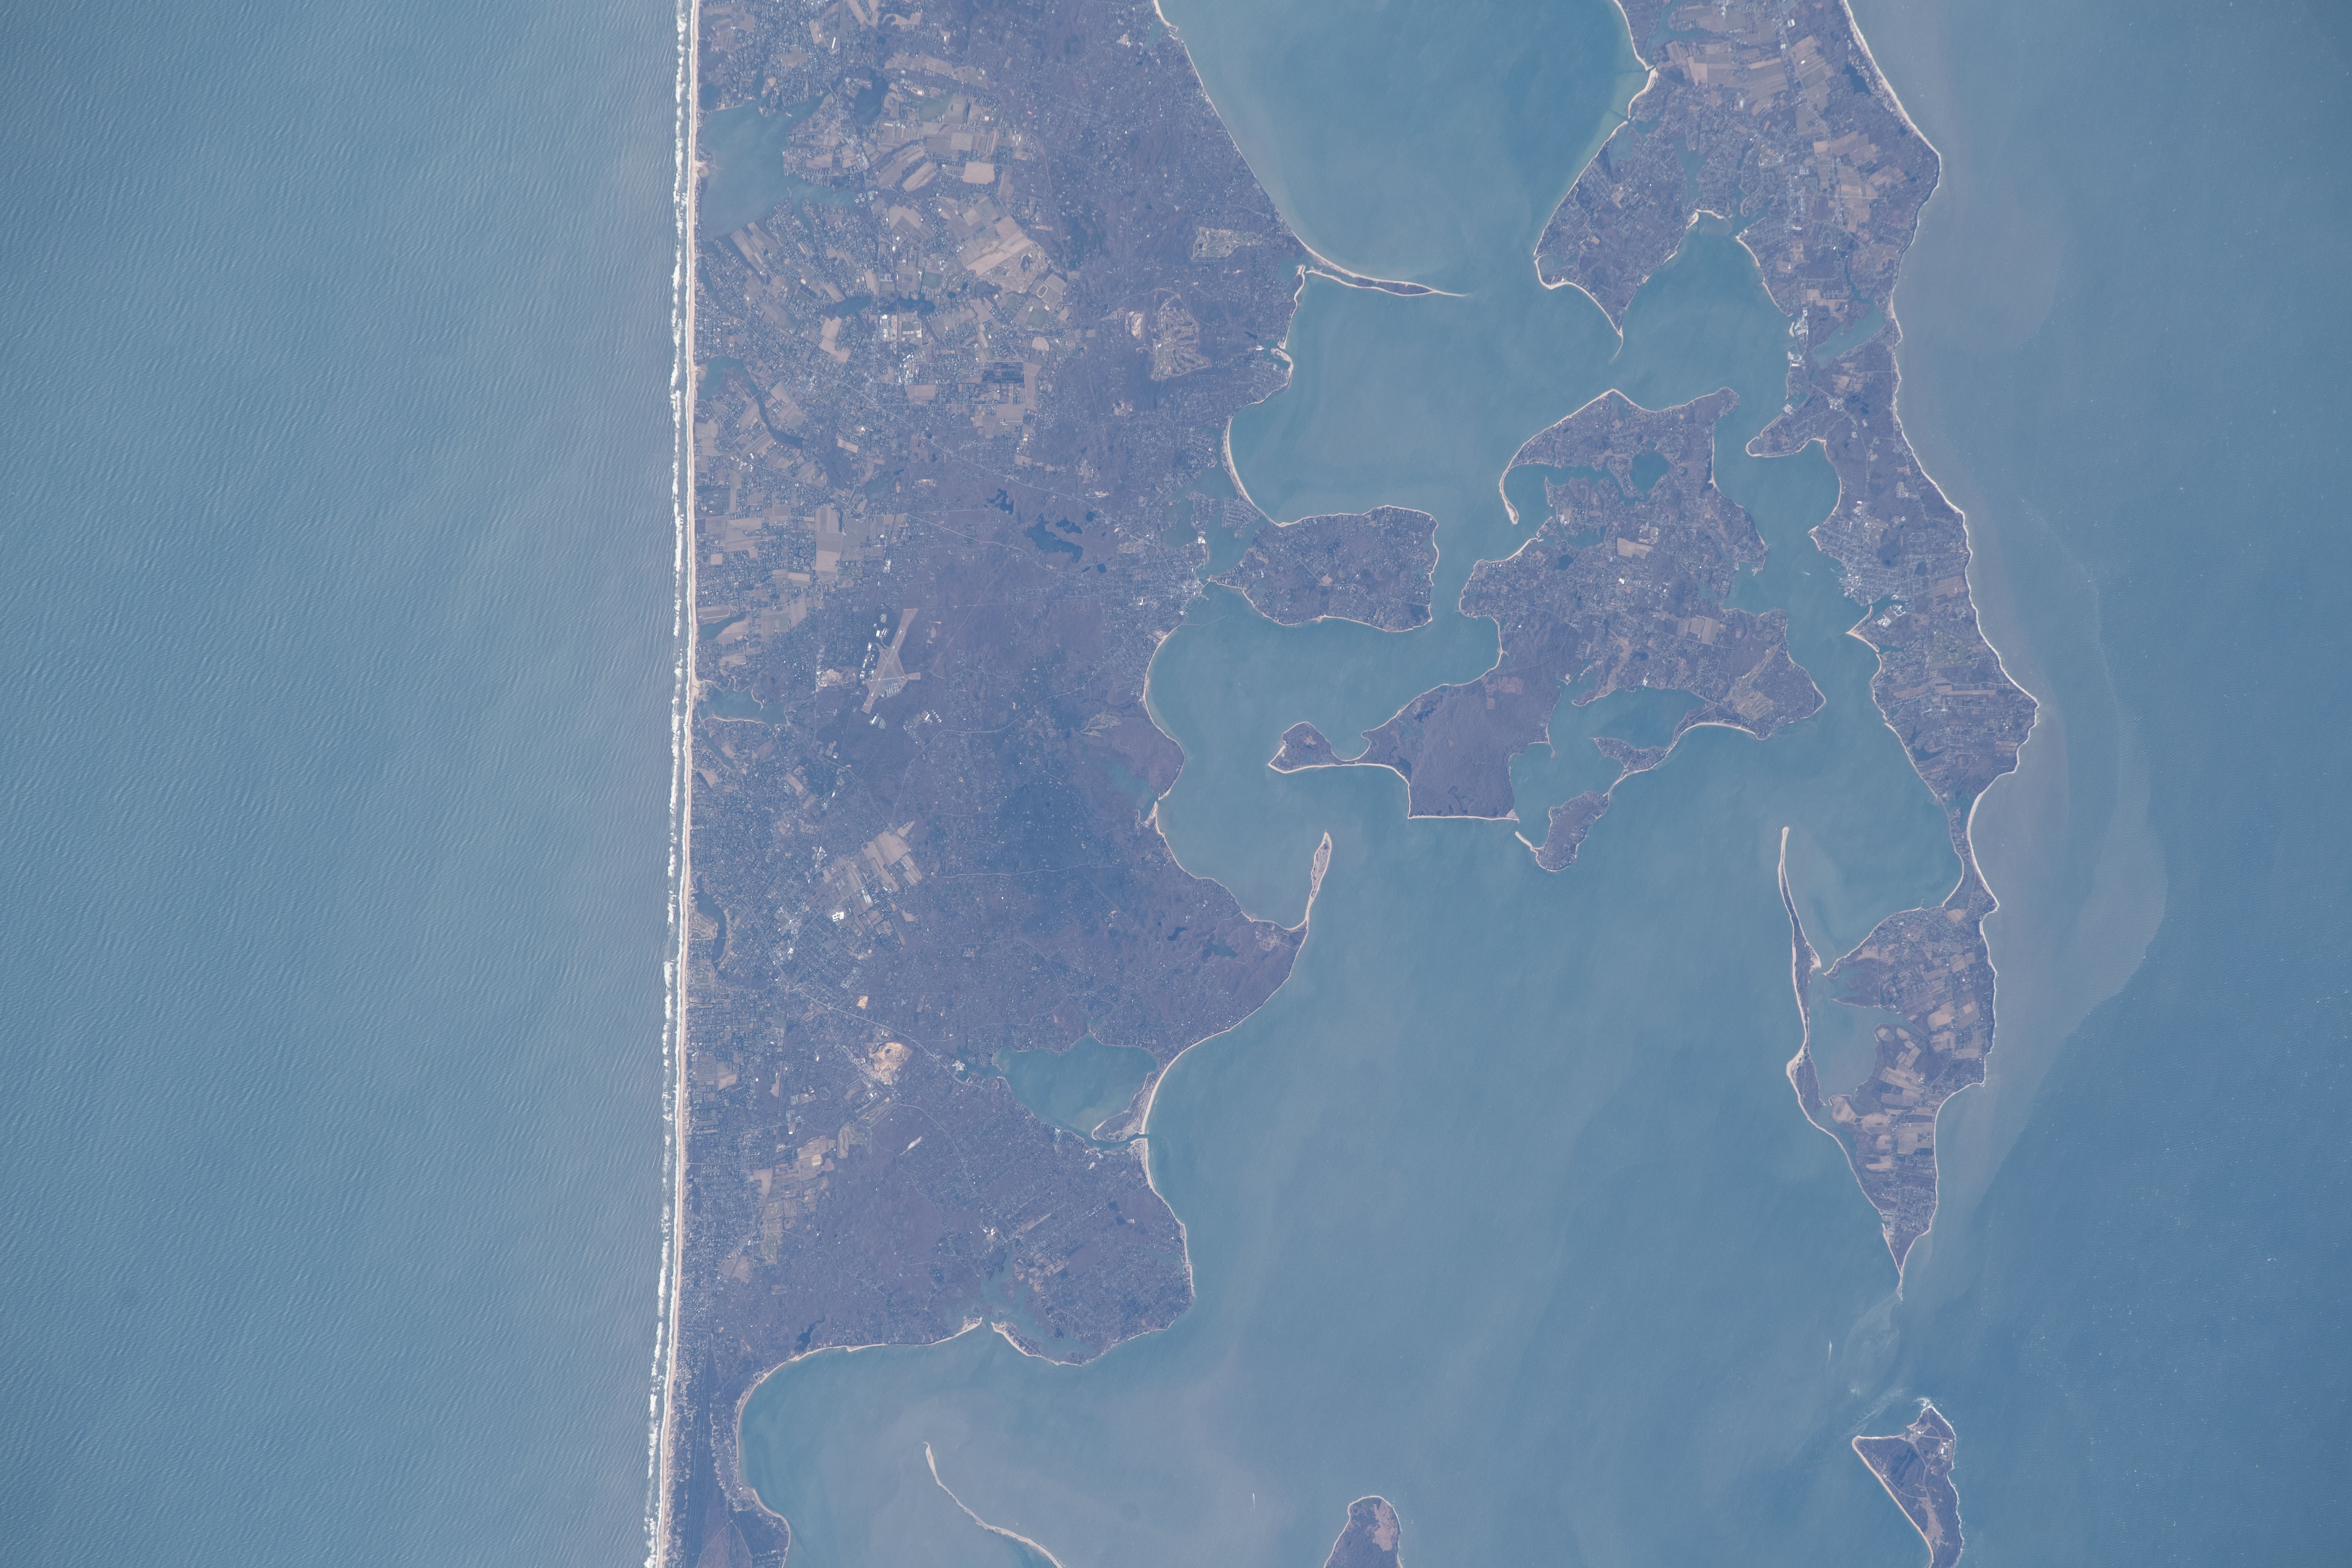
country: USA-NEW YORK
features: GARDINERS BAY, SAG HARBOR BAY, MASHOMACK PRESERVE
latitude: 41.0
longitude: -72.3
